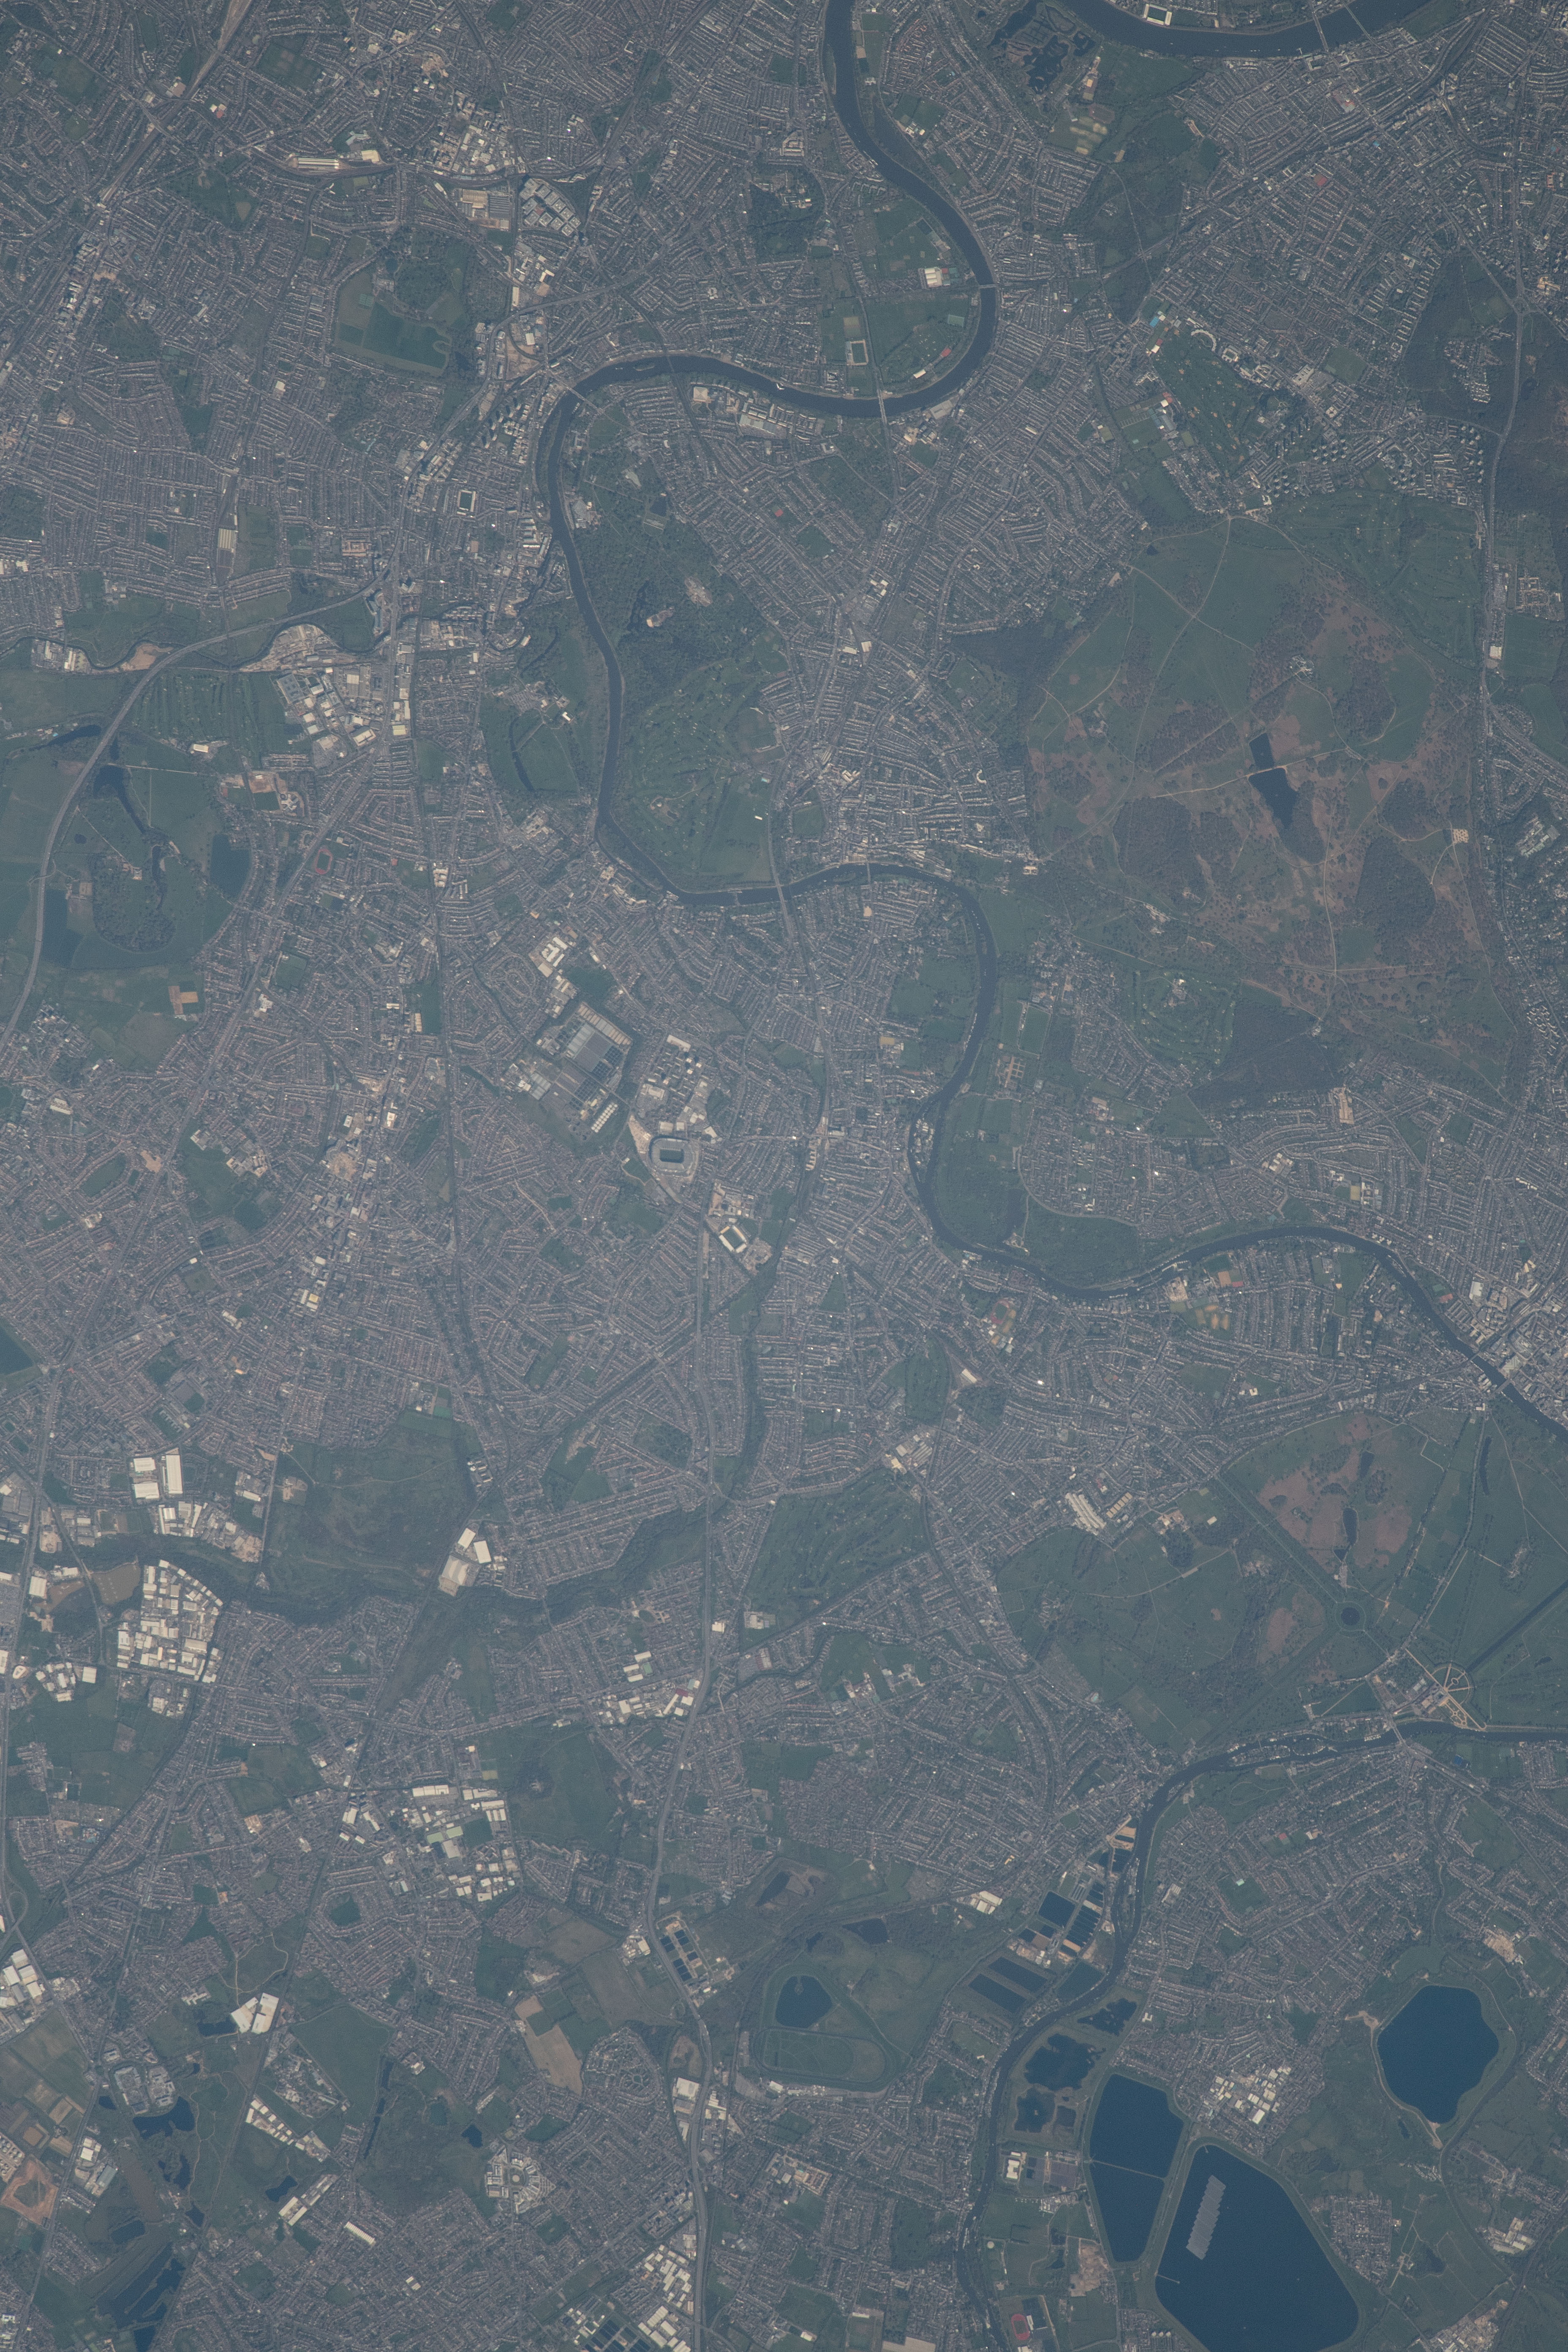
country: UK-ENGLAND
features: TWICKENHAM CITY, SOUTH-WEST LONDON, RIVER THAMES (UK)
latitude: 51.5
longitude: -0.3
